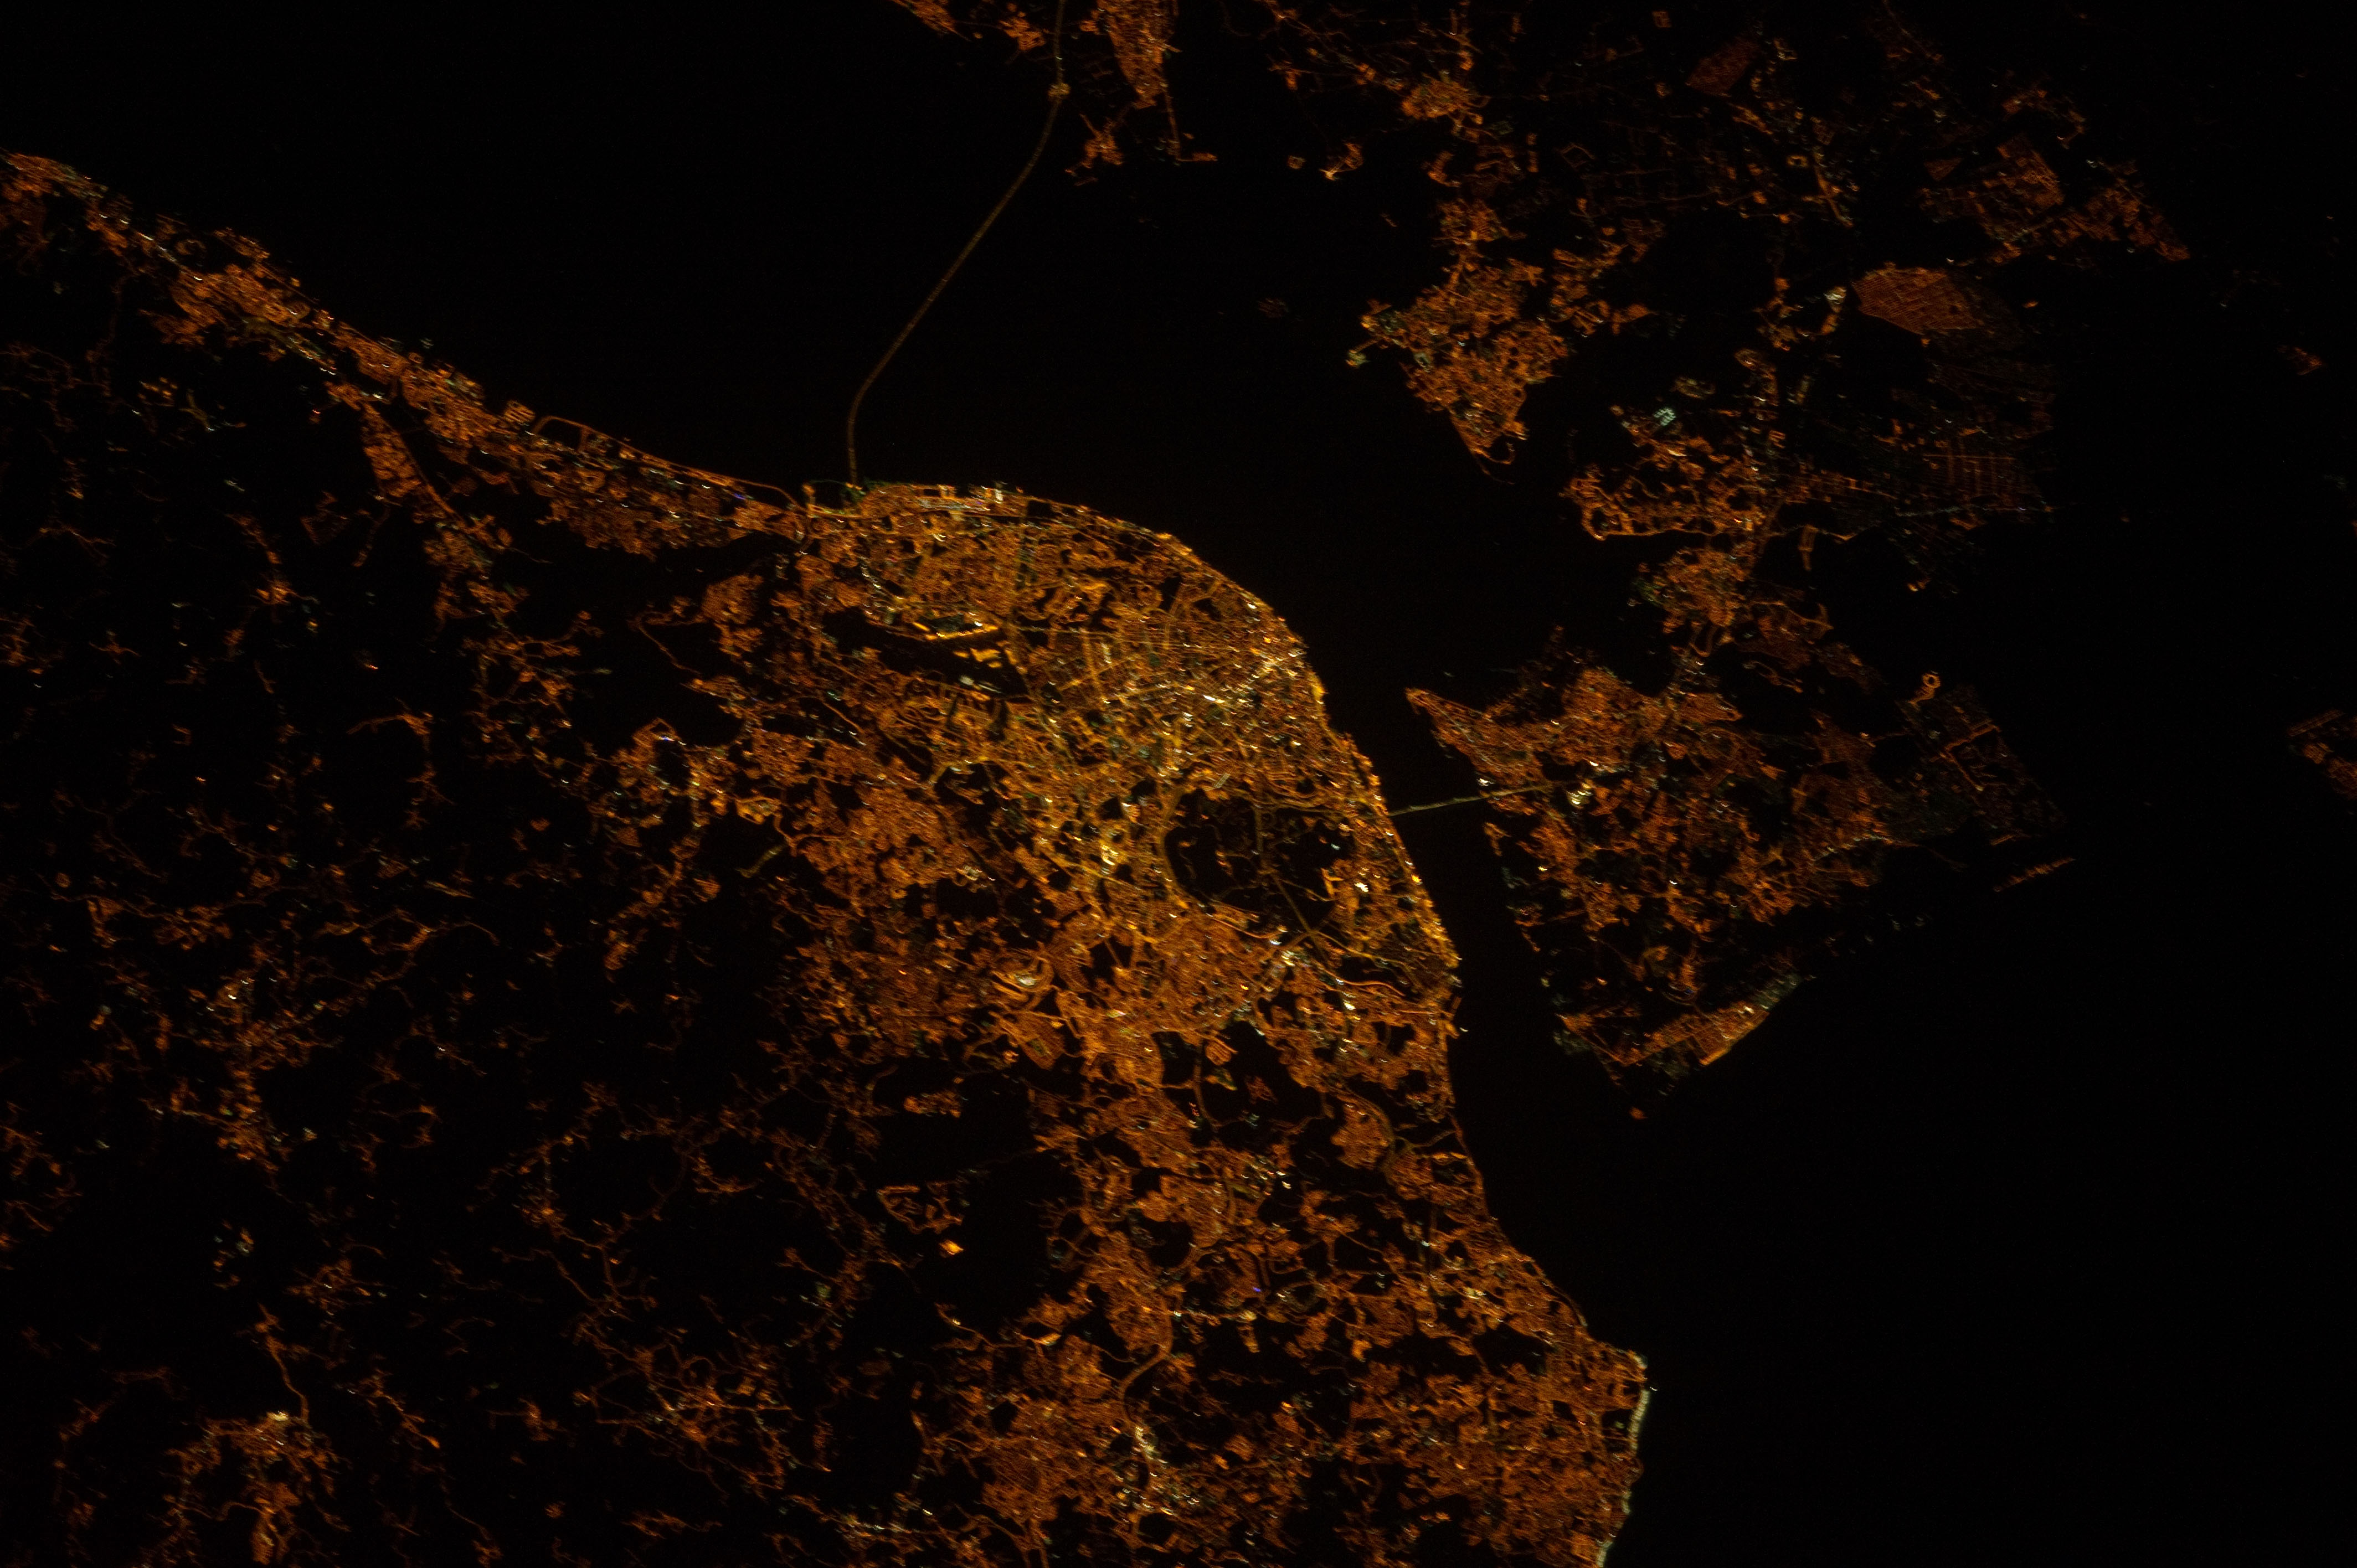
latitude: 37.6
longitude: -9.2
